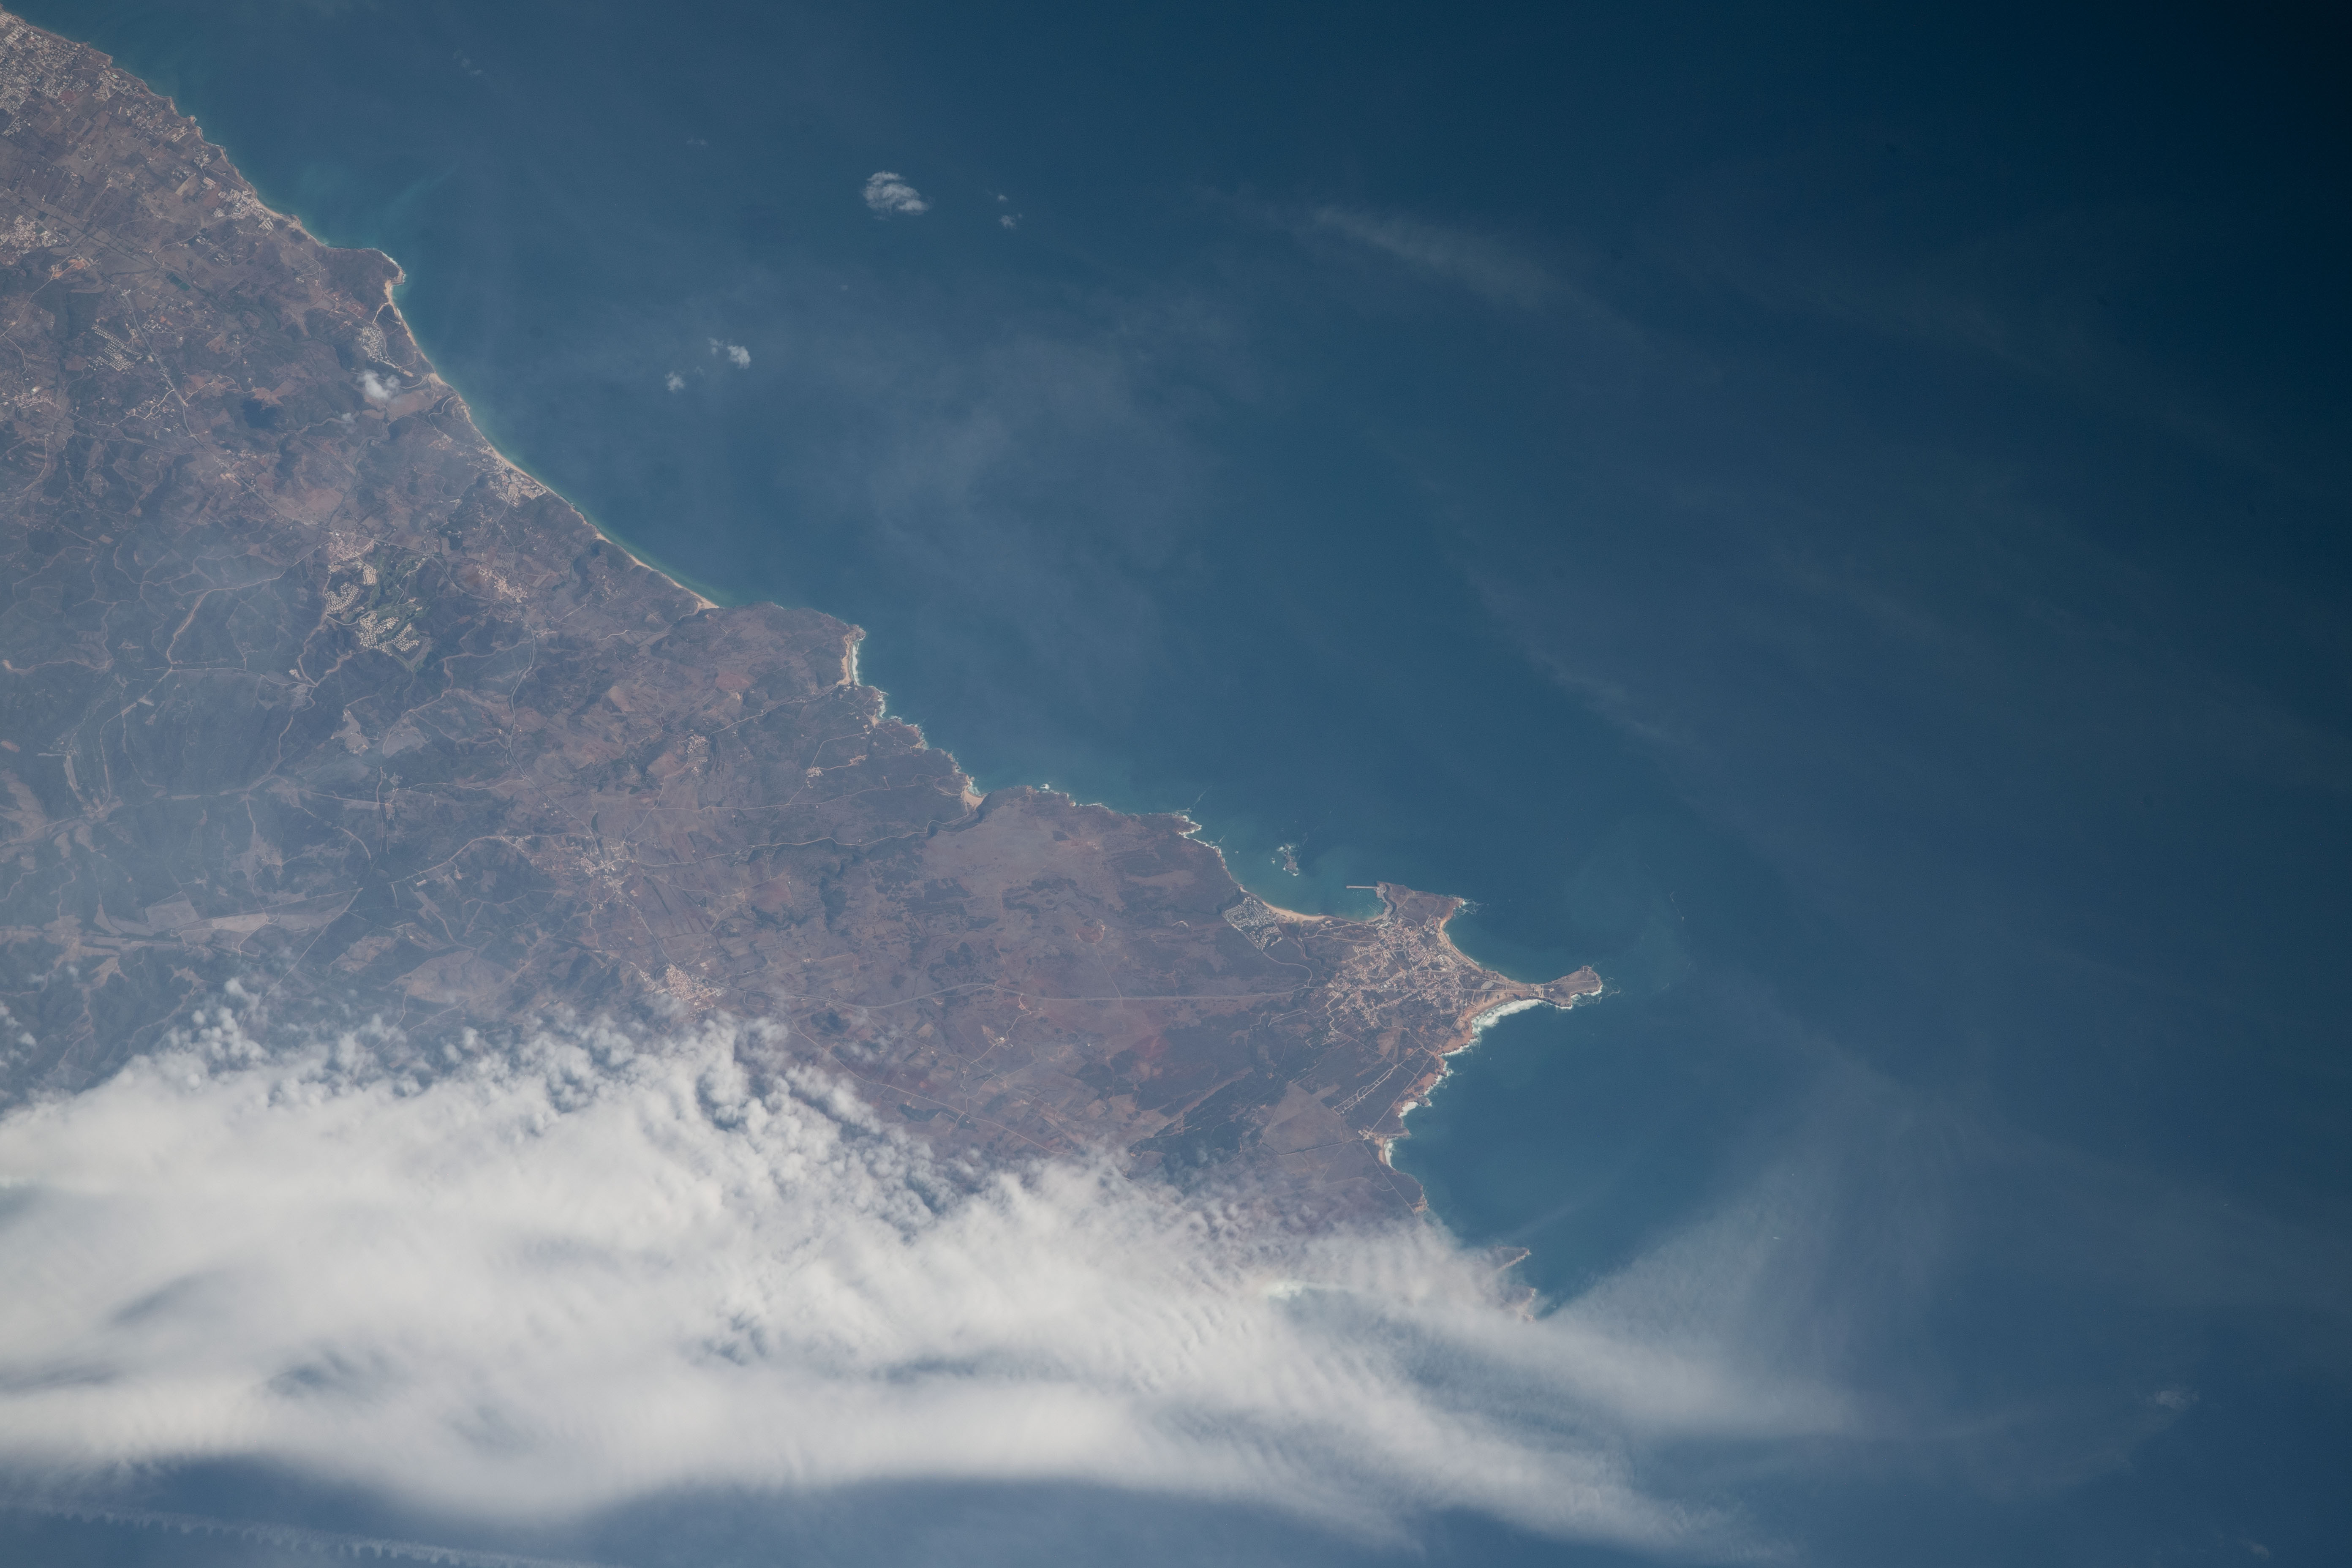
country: PORTUGAL
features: ILHOTES DO MARTINHAL
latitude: 37.0
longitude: -8.9
